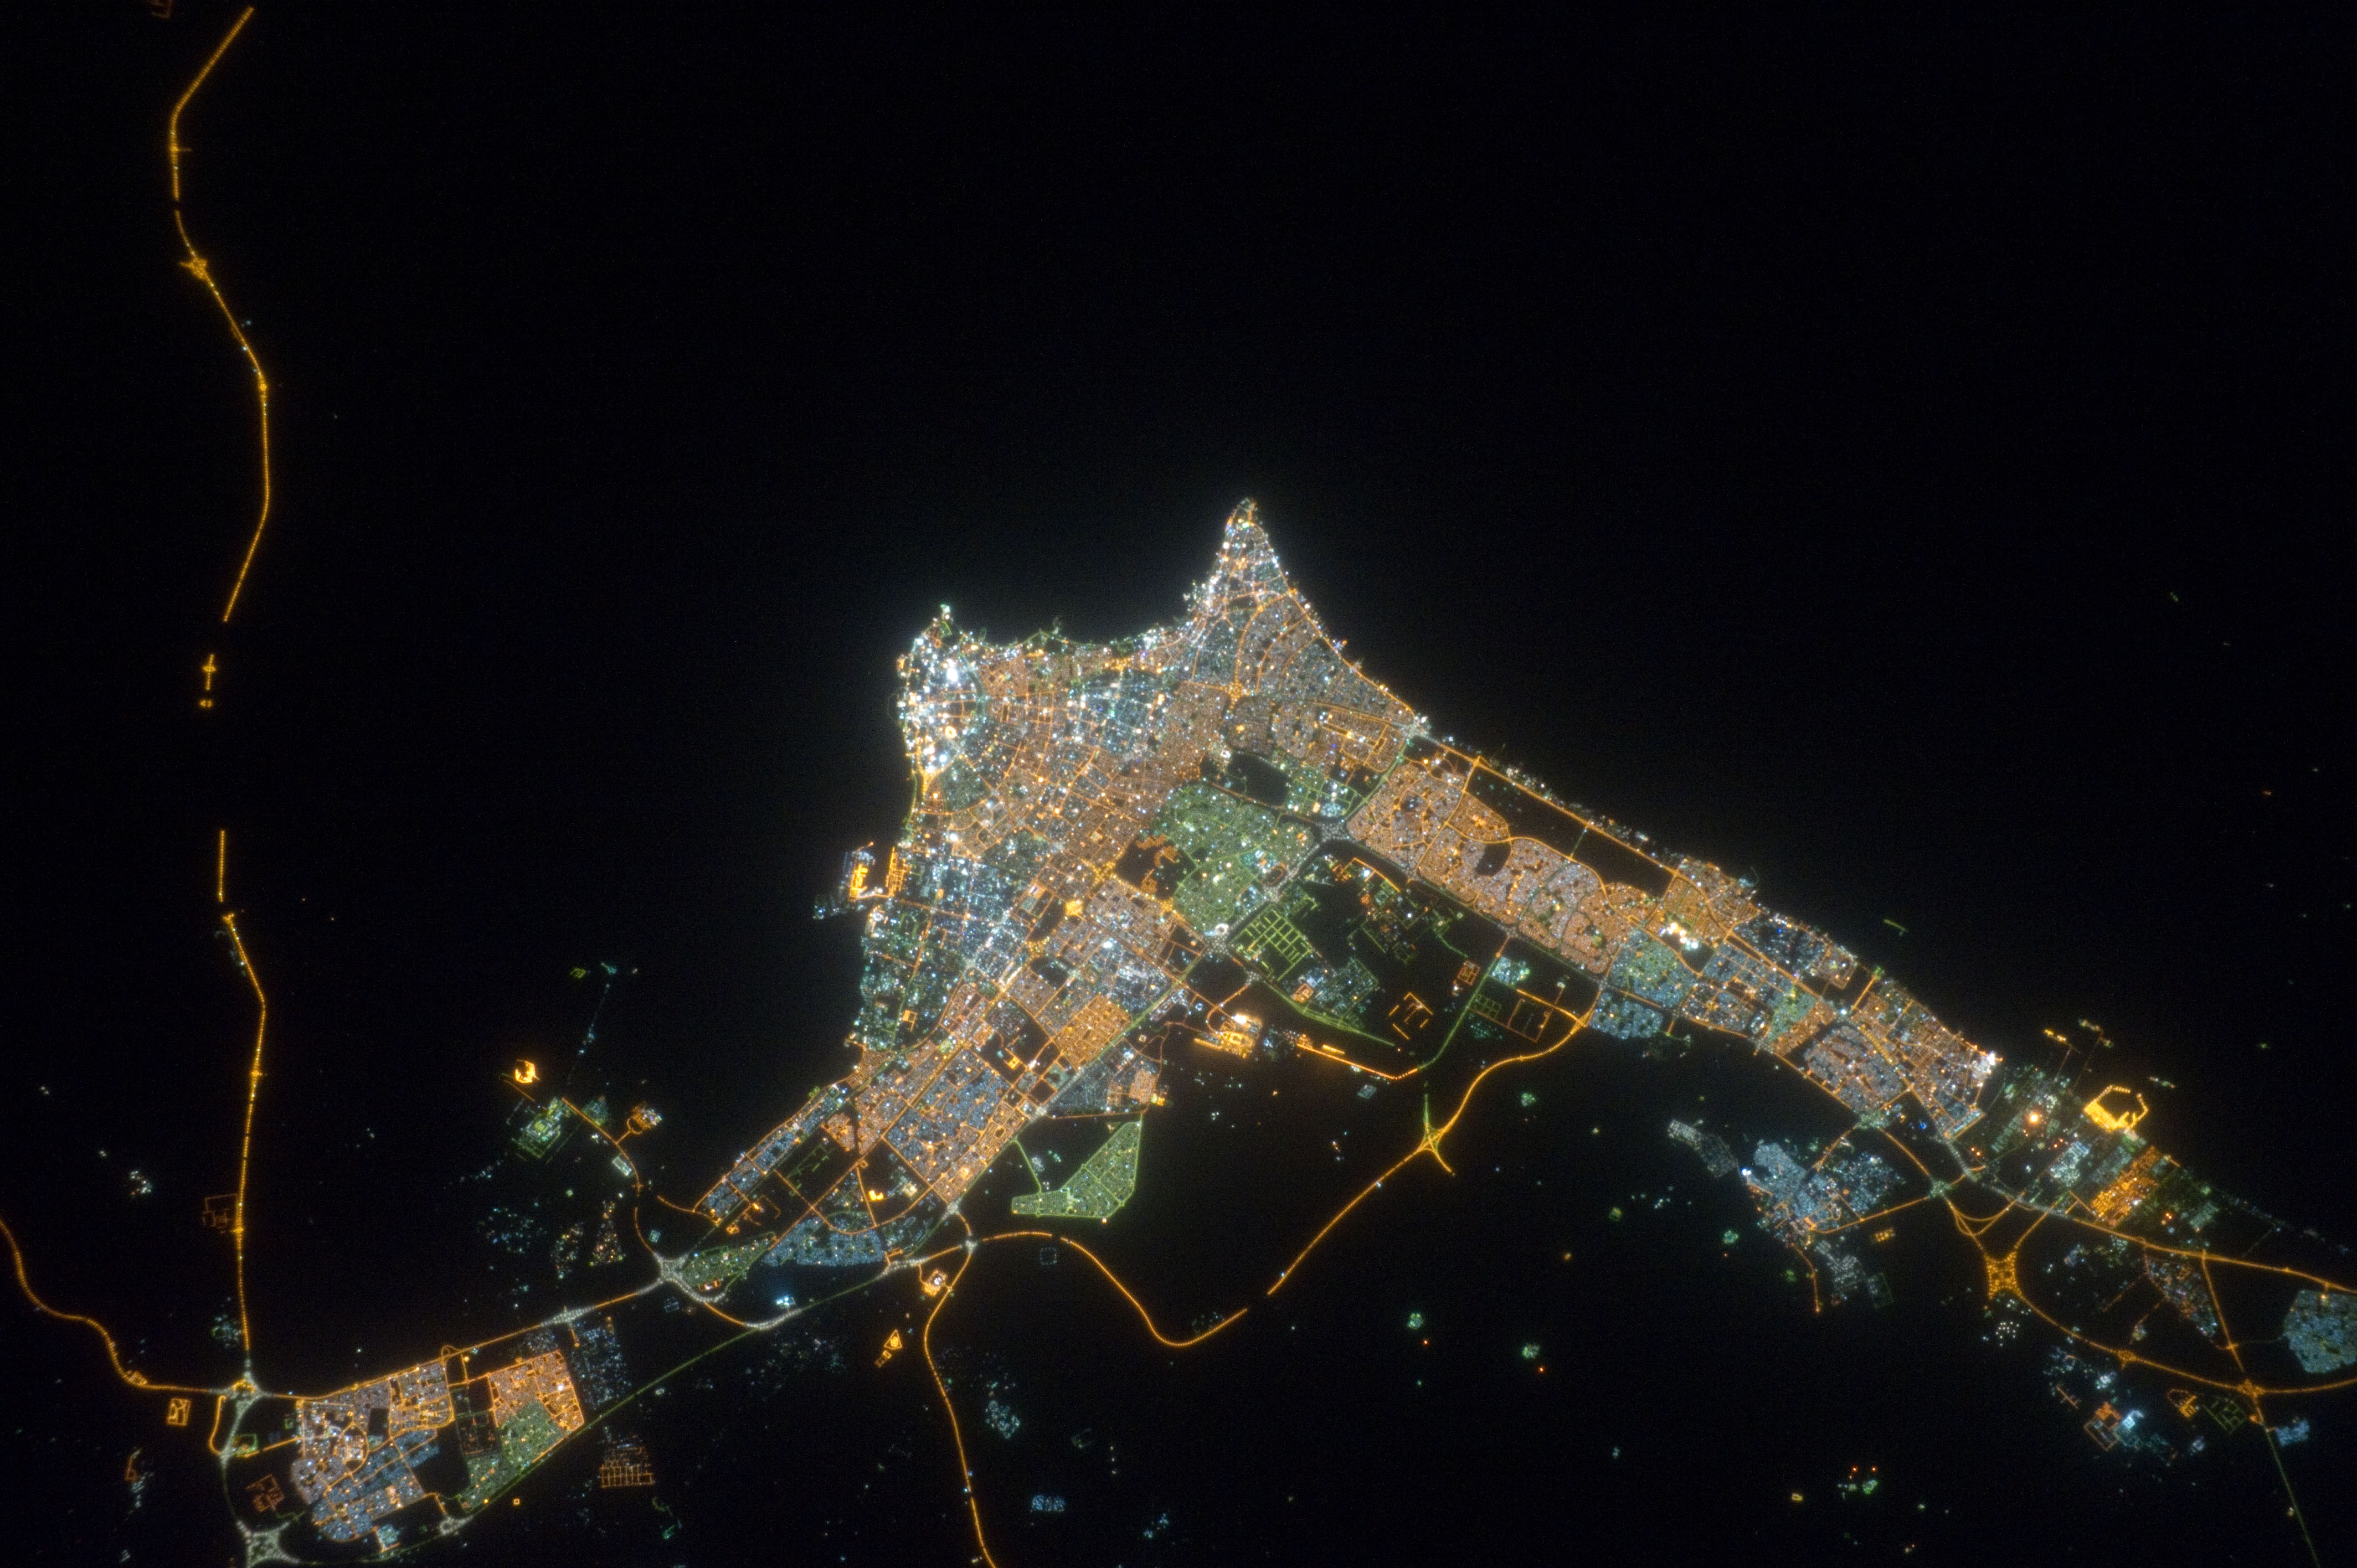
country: KUWAIT
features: KUWAIT CITY AT NIGHT, ROADS, SHIP PORTS
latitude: 29.3
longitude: 48.0
